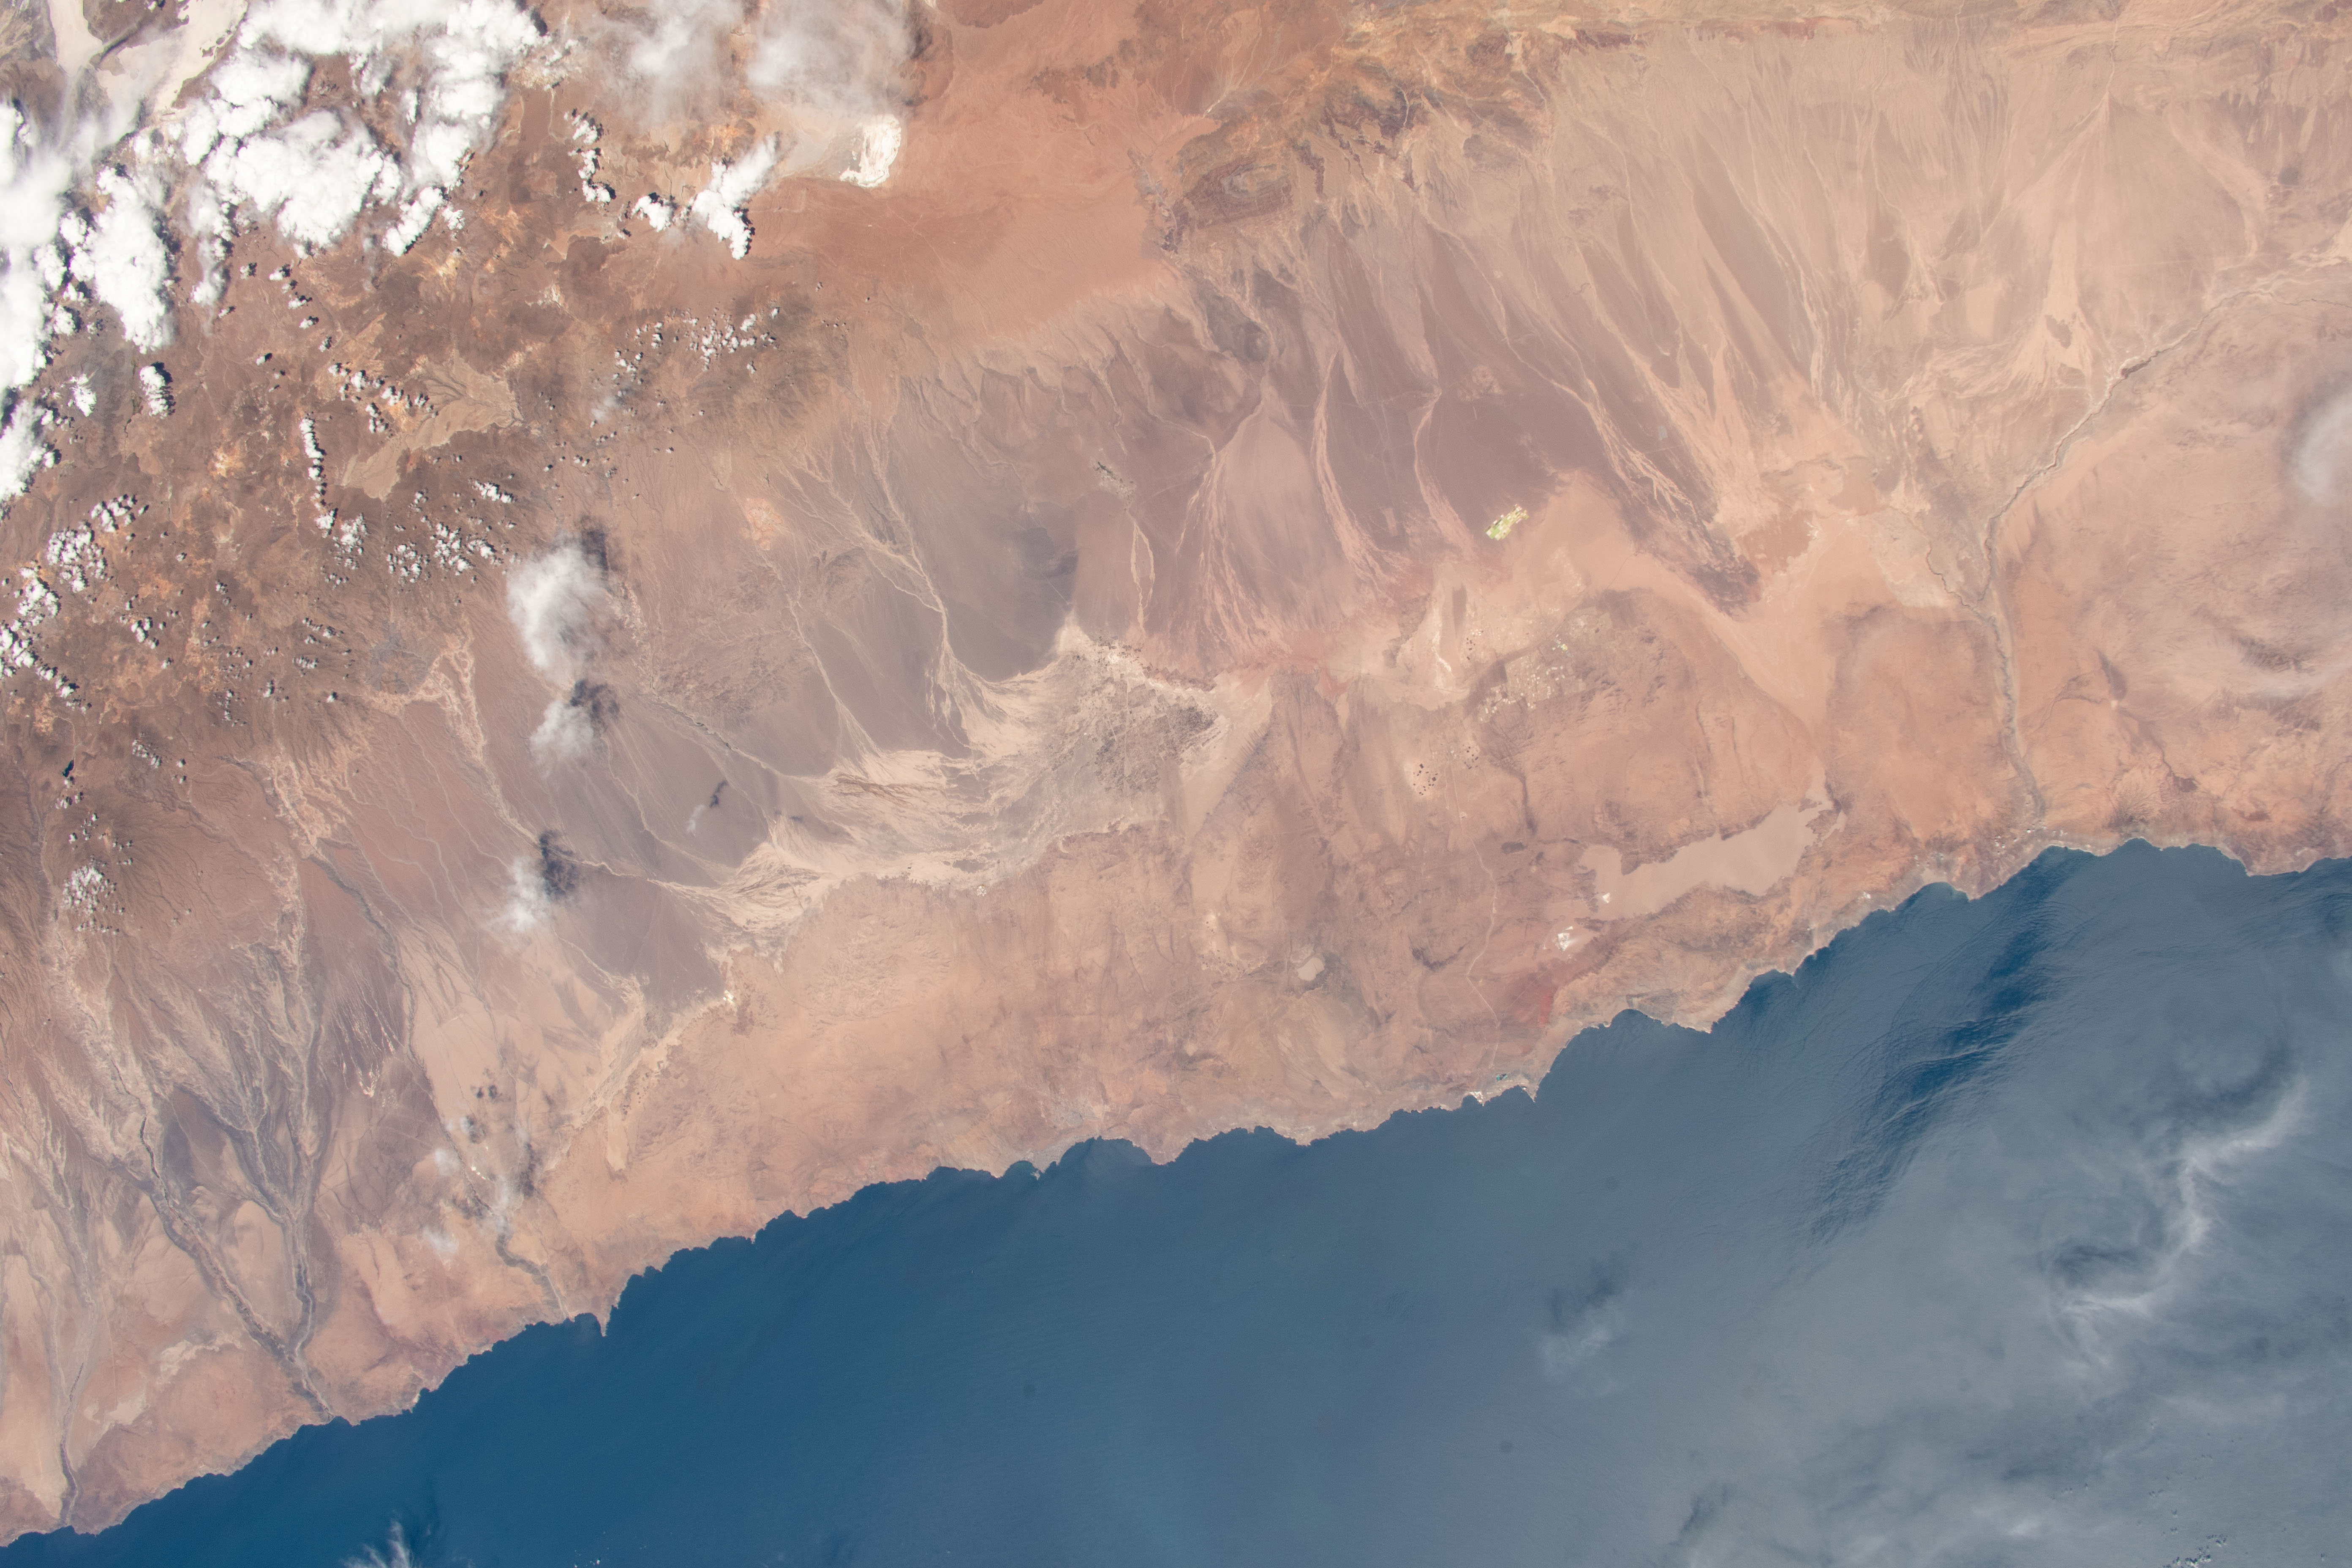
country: CHILE
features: THE ANDES, DESIERTO DE ATACAMA DESERT
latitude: -20.5
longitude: -69.5
